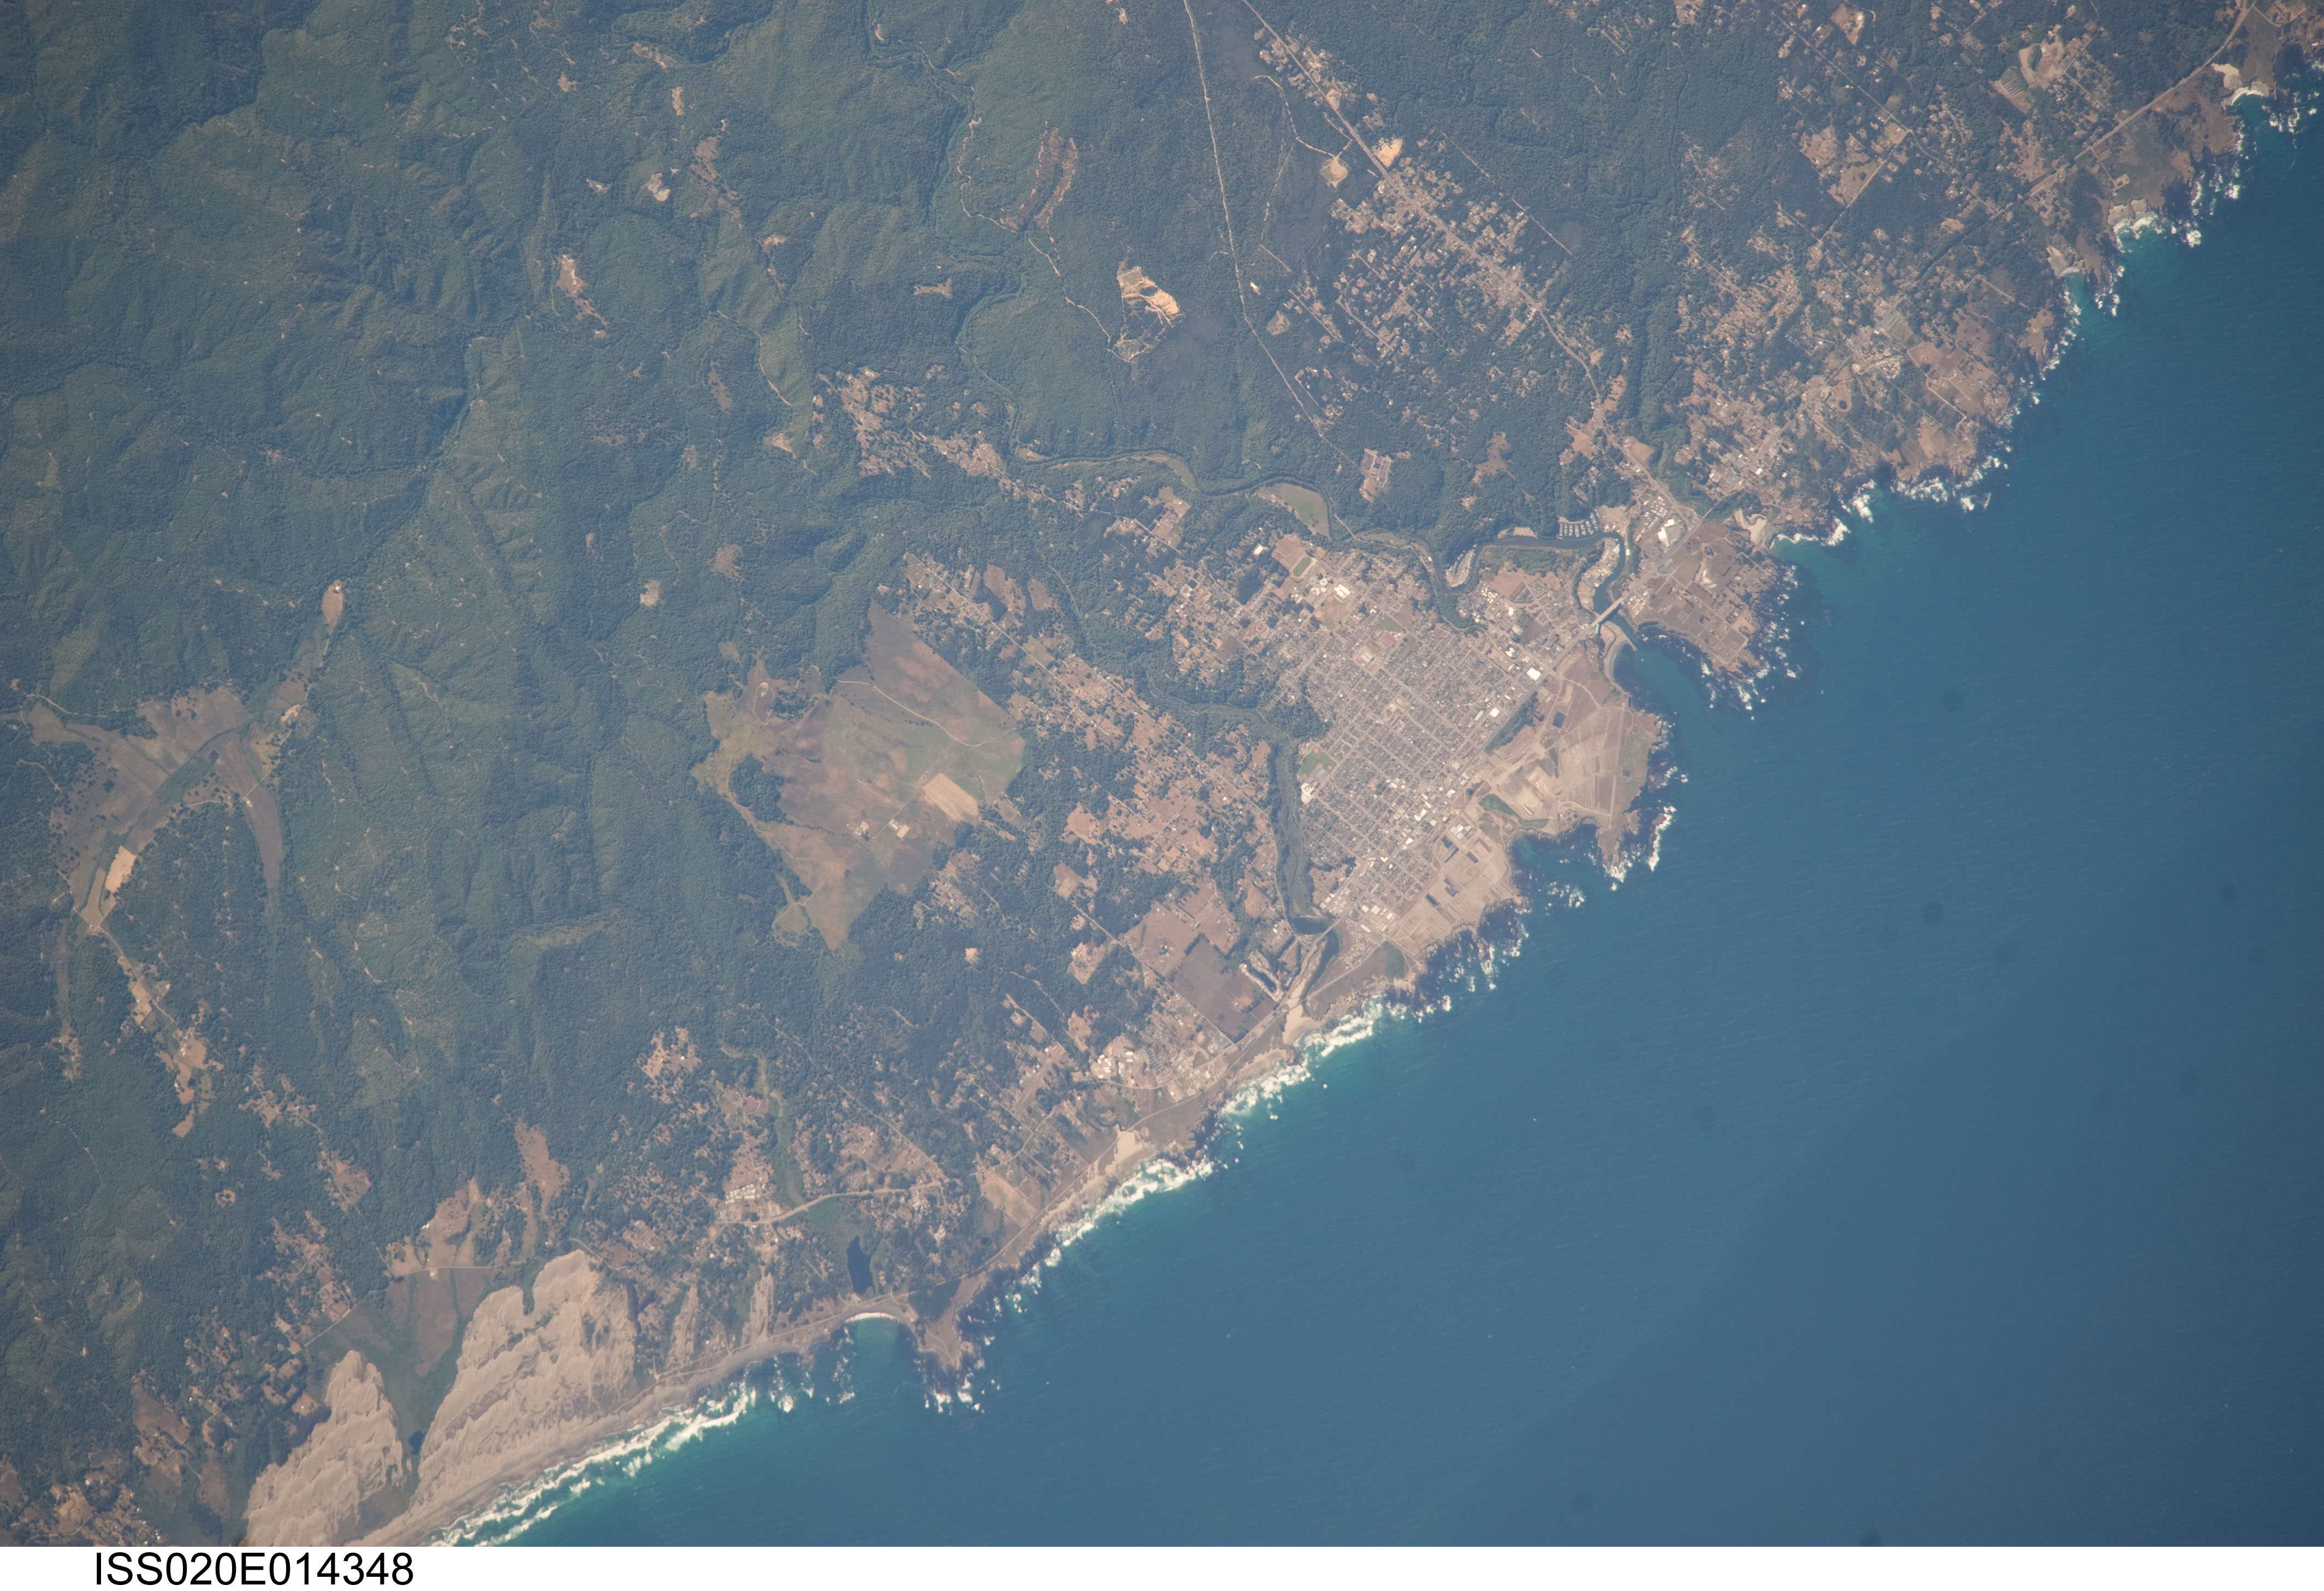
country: USA-CALIFORNIA
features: FORT BRAGG, COAST, DUNES, HILLS, FOREST, NOYO RIVER
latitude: 39.5
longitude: -123.7
